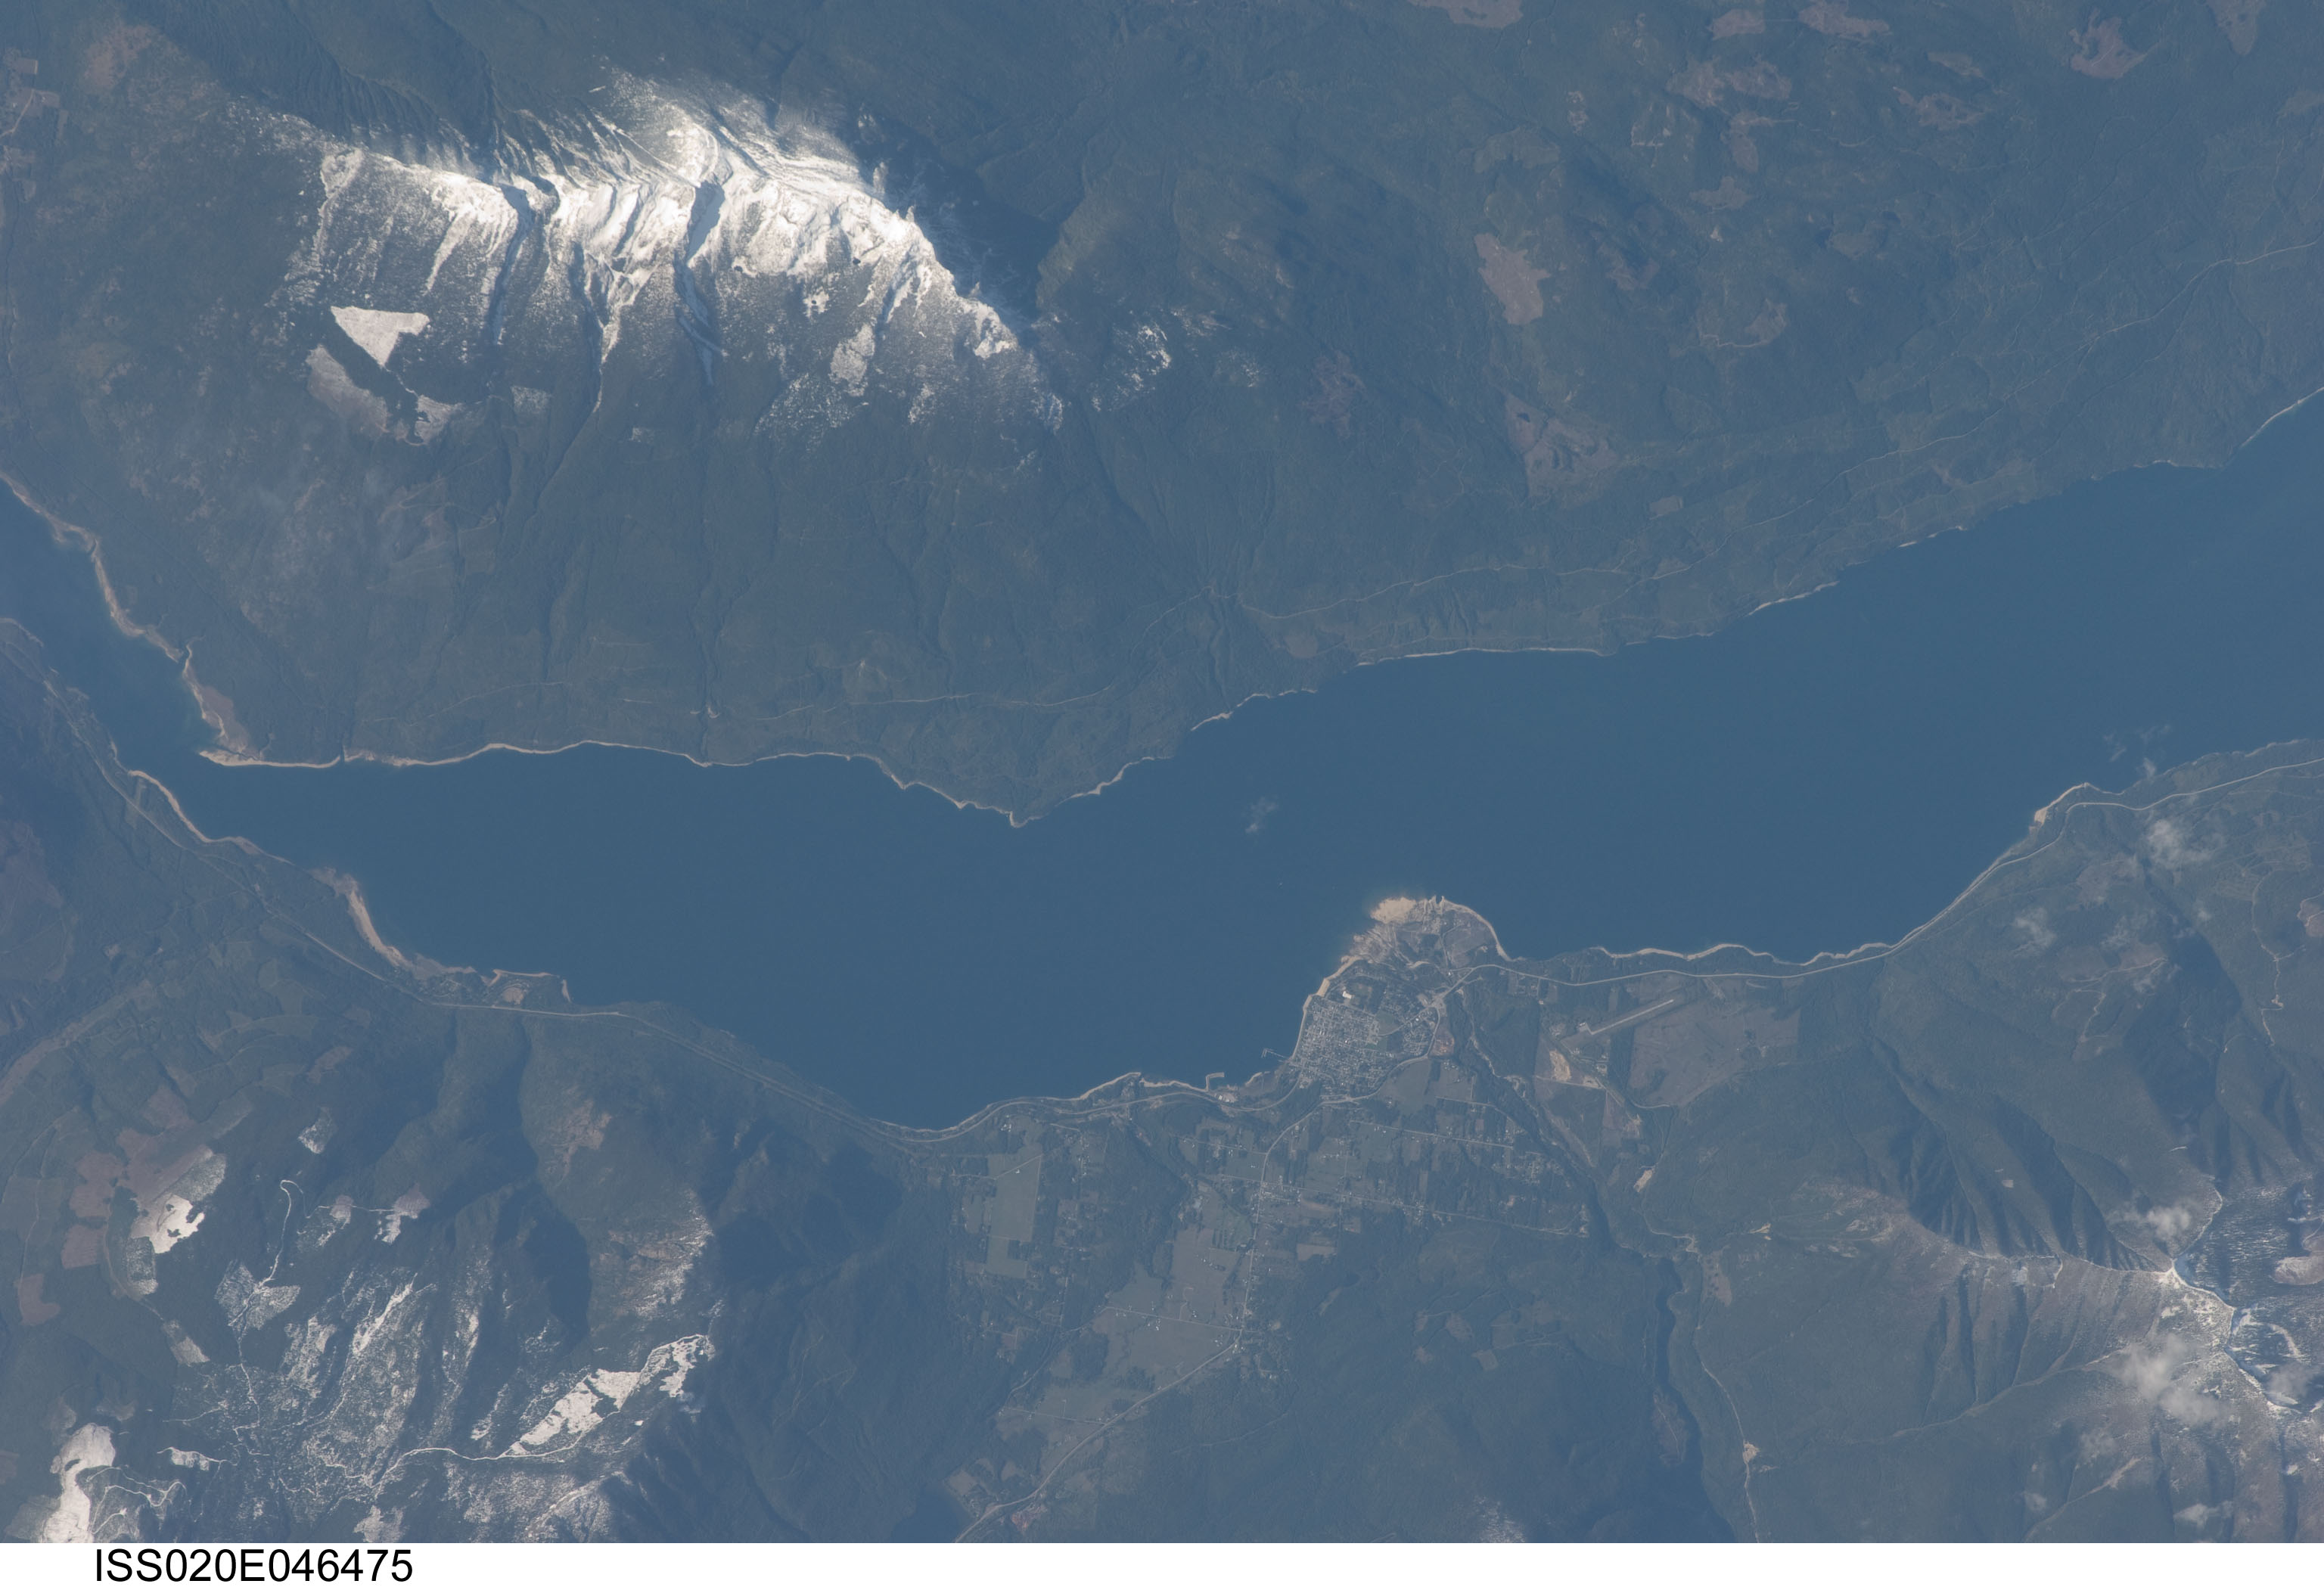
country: CANADA-BC
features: UPPER ARROW L., NAKUSP, SNOW, FOR., MTS.
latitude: 50.2
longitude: -117.8
